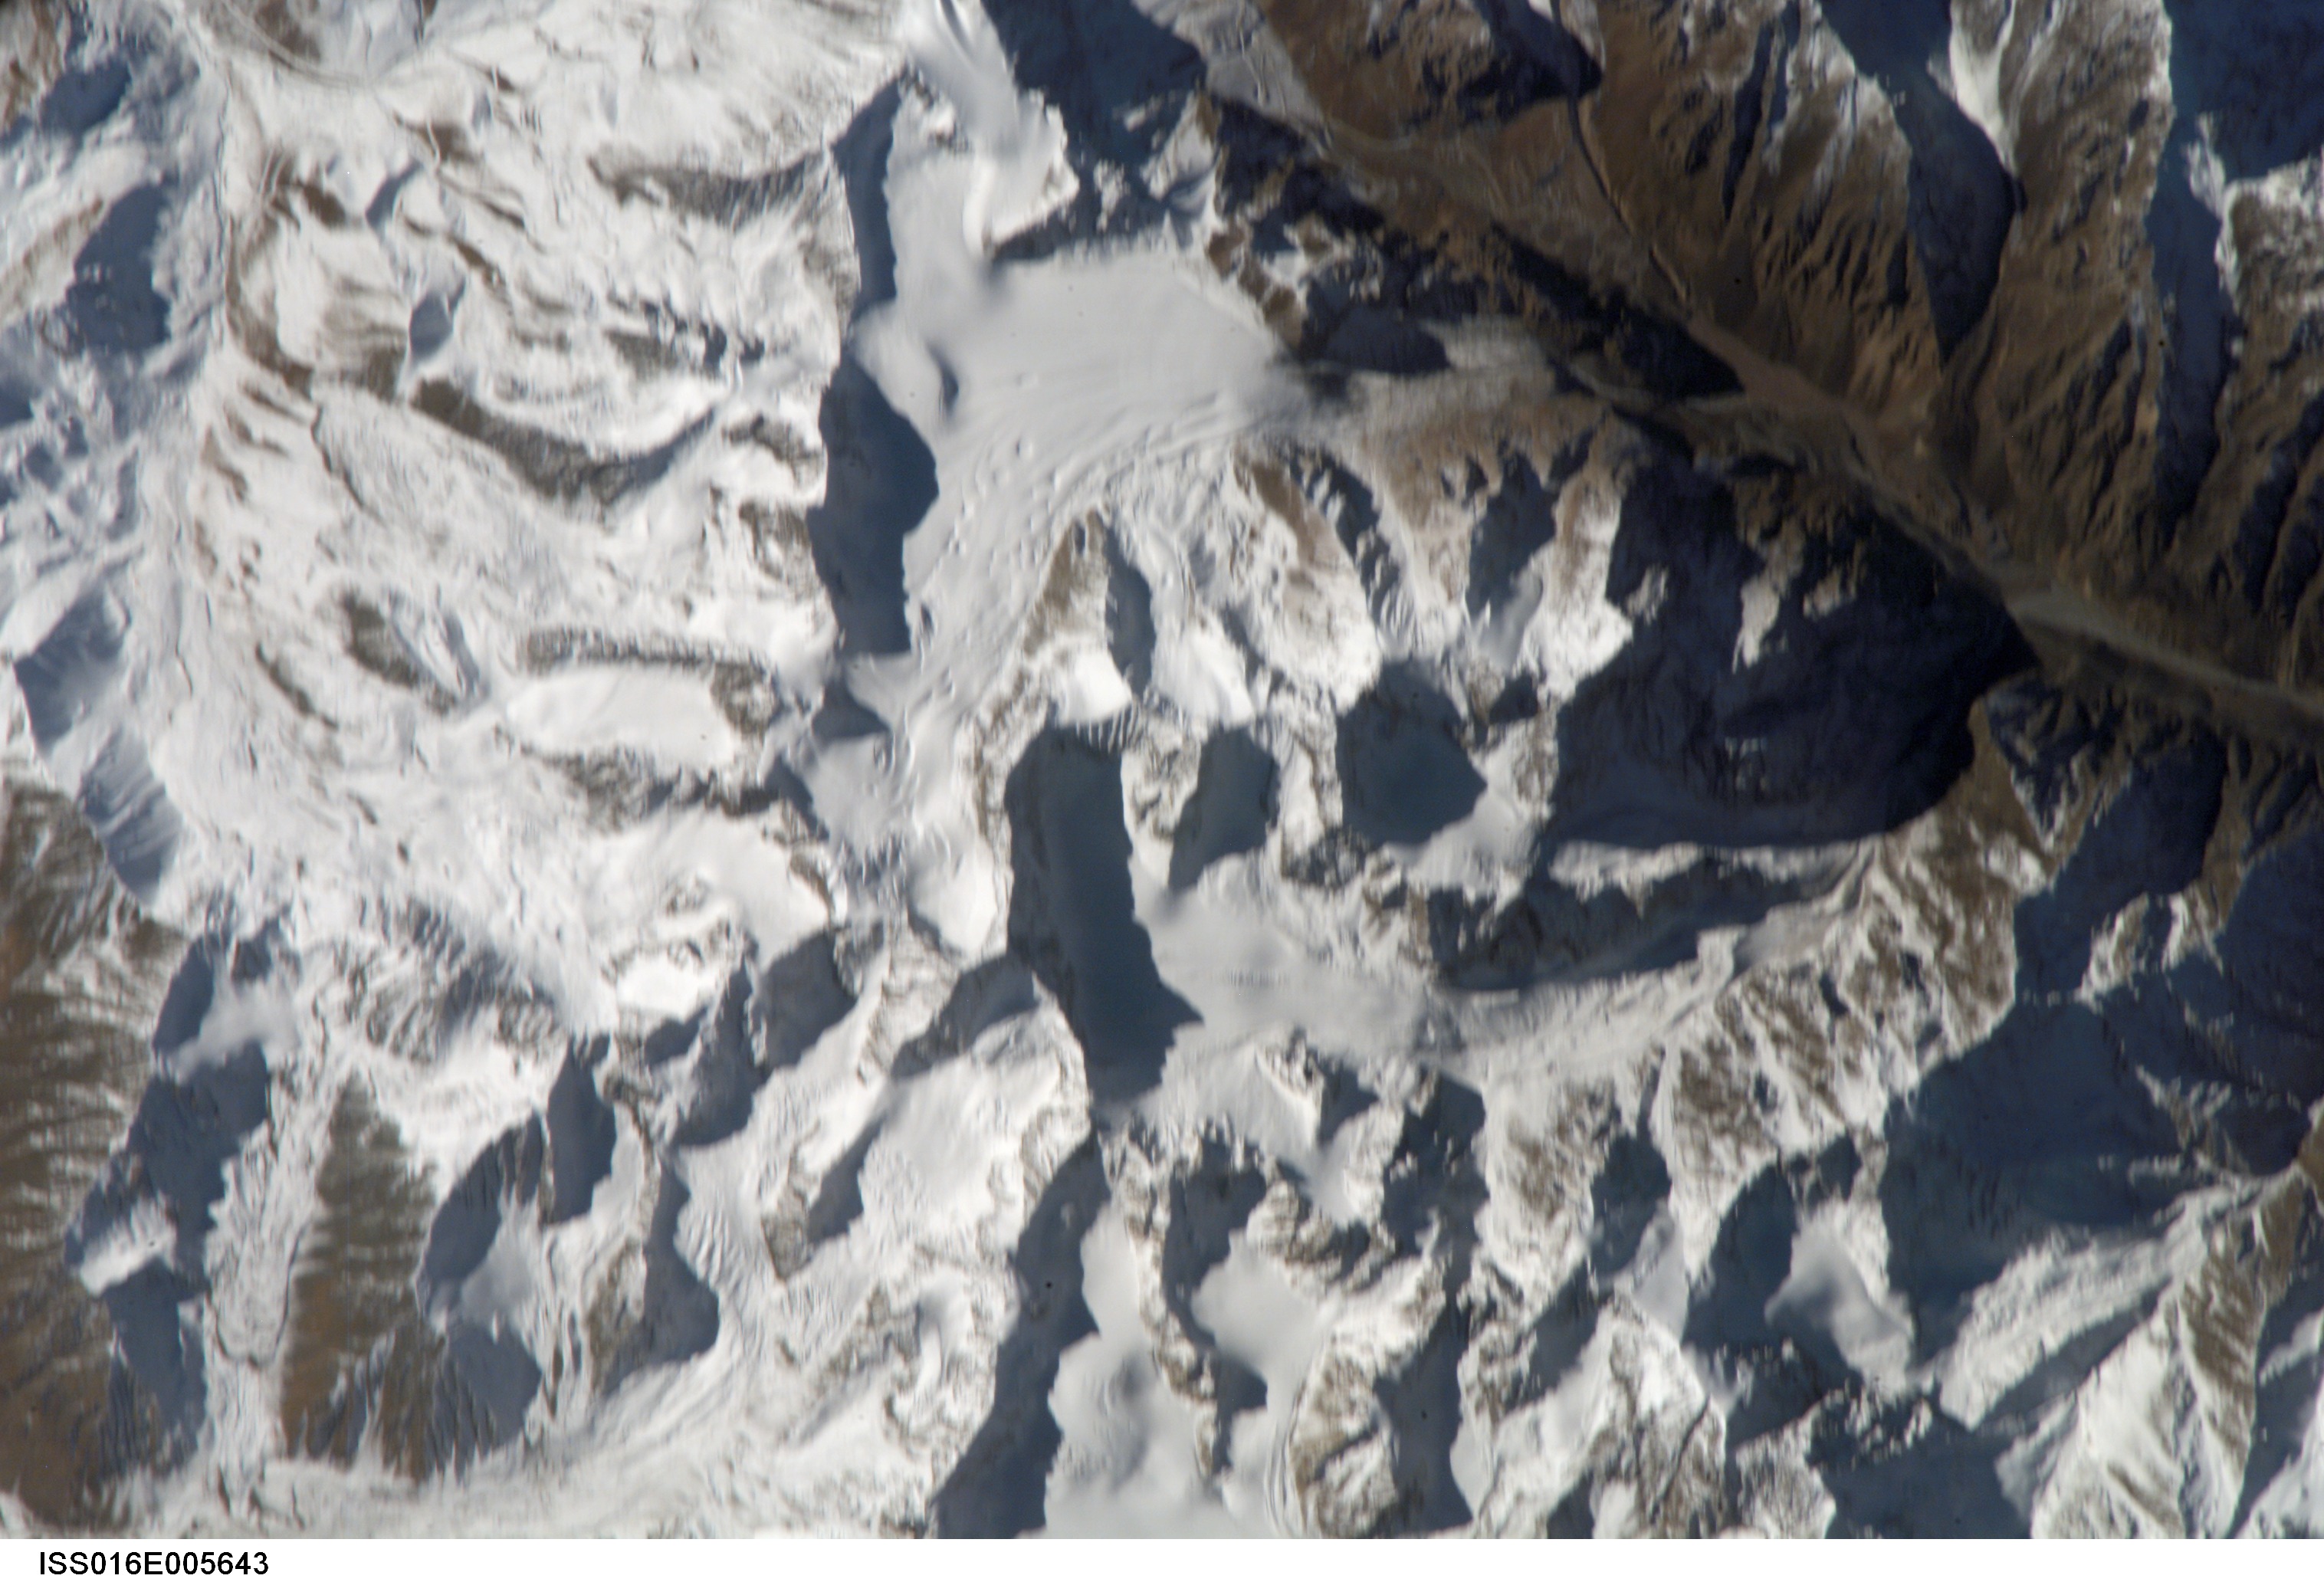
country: CHINA
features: TIEN SHAN RANGE, SOFT FOCUS
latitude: 43.8
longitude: 84.5
